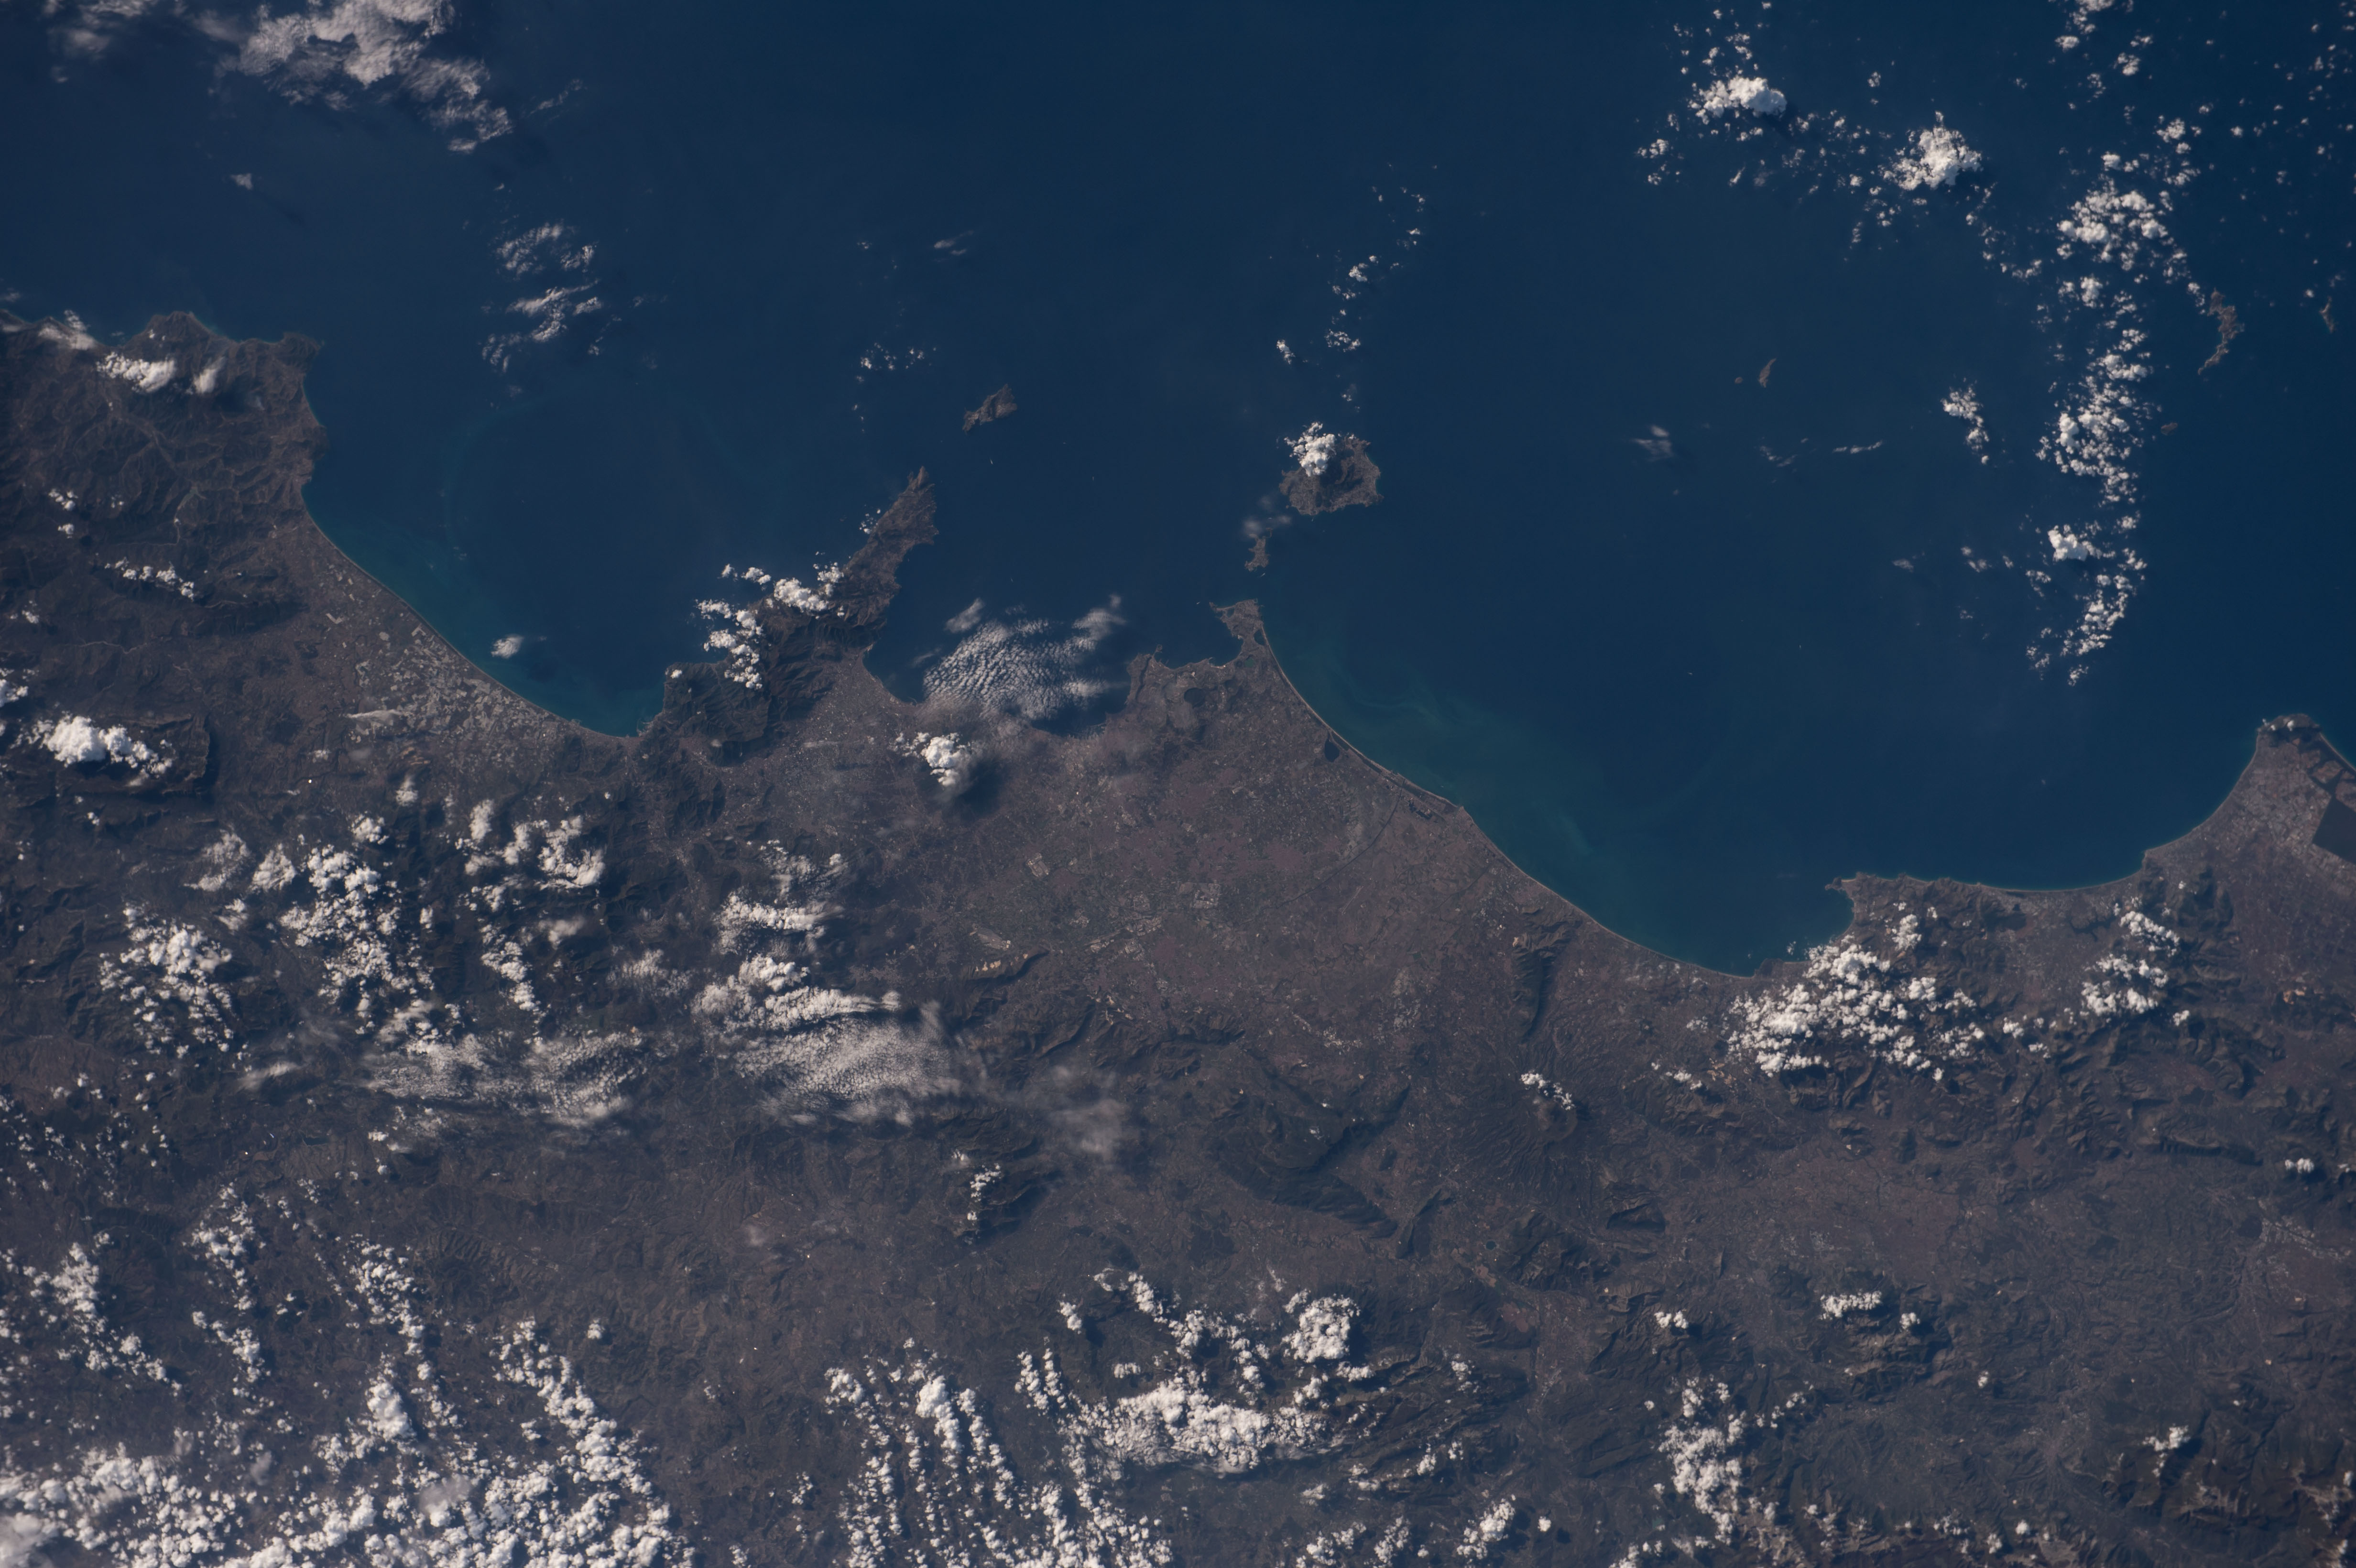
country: ITALY
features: NAPLES, TYRRHENIAN S.
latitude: 41.0
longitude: 14.0
